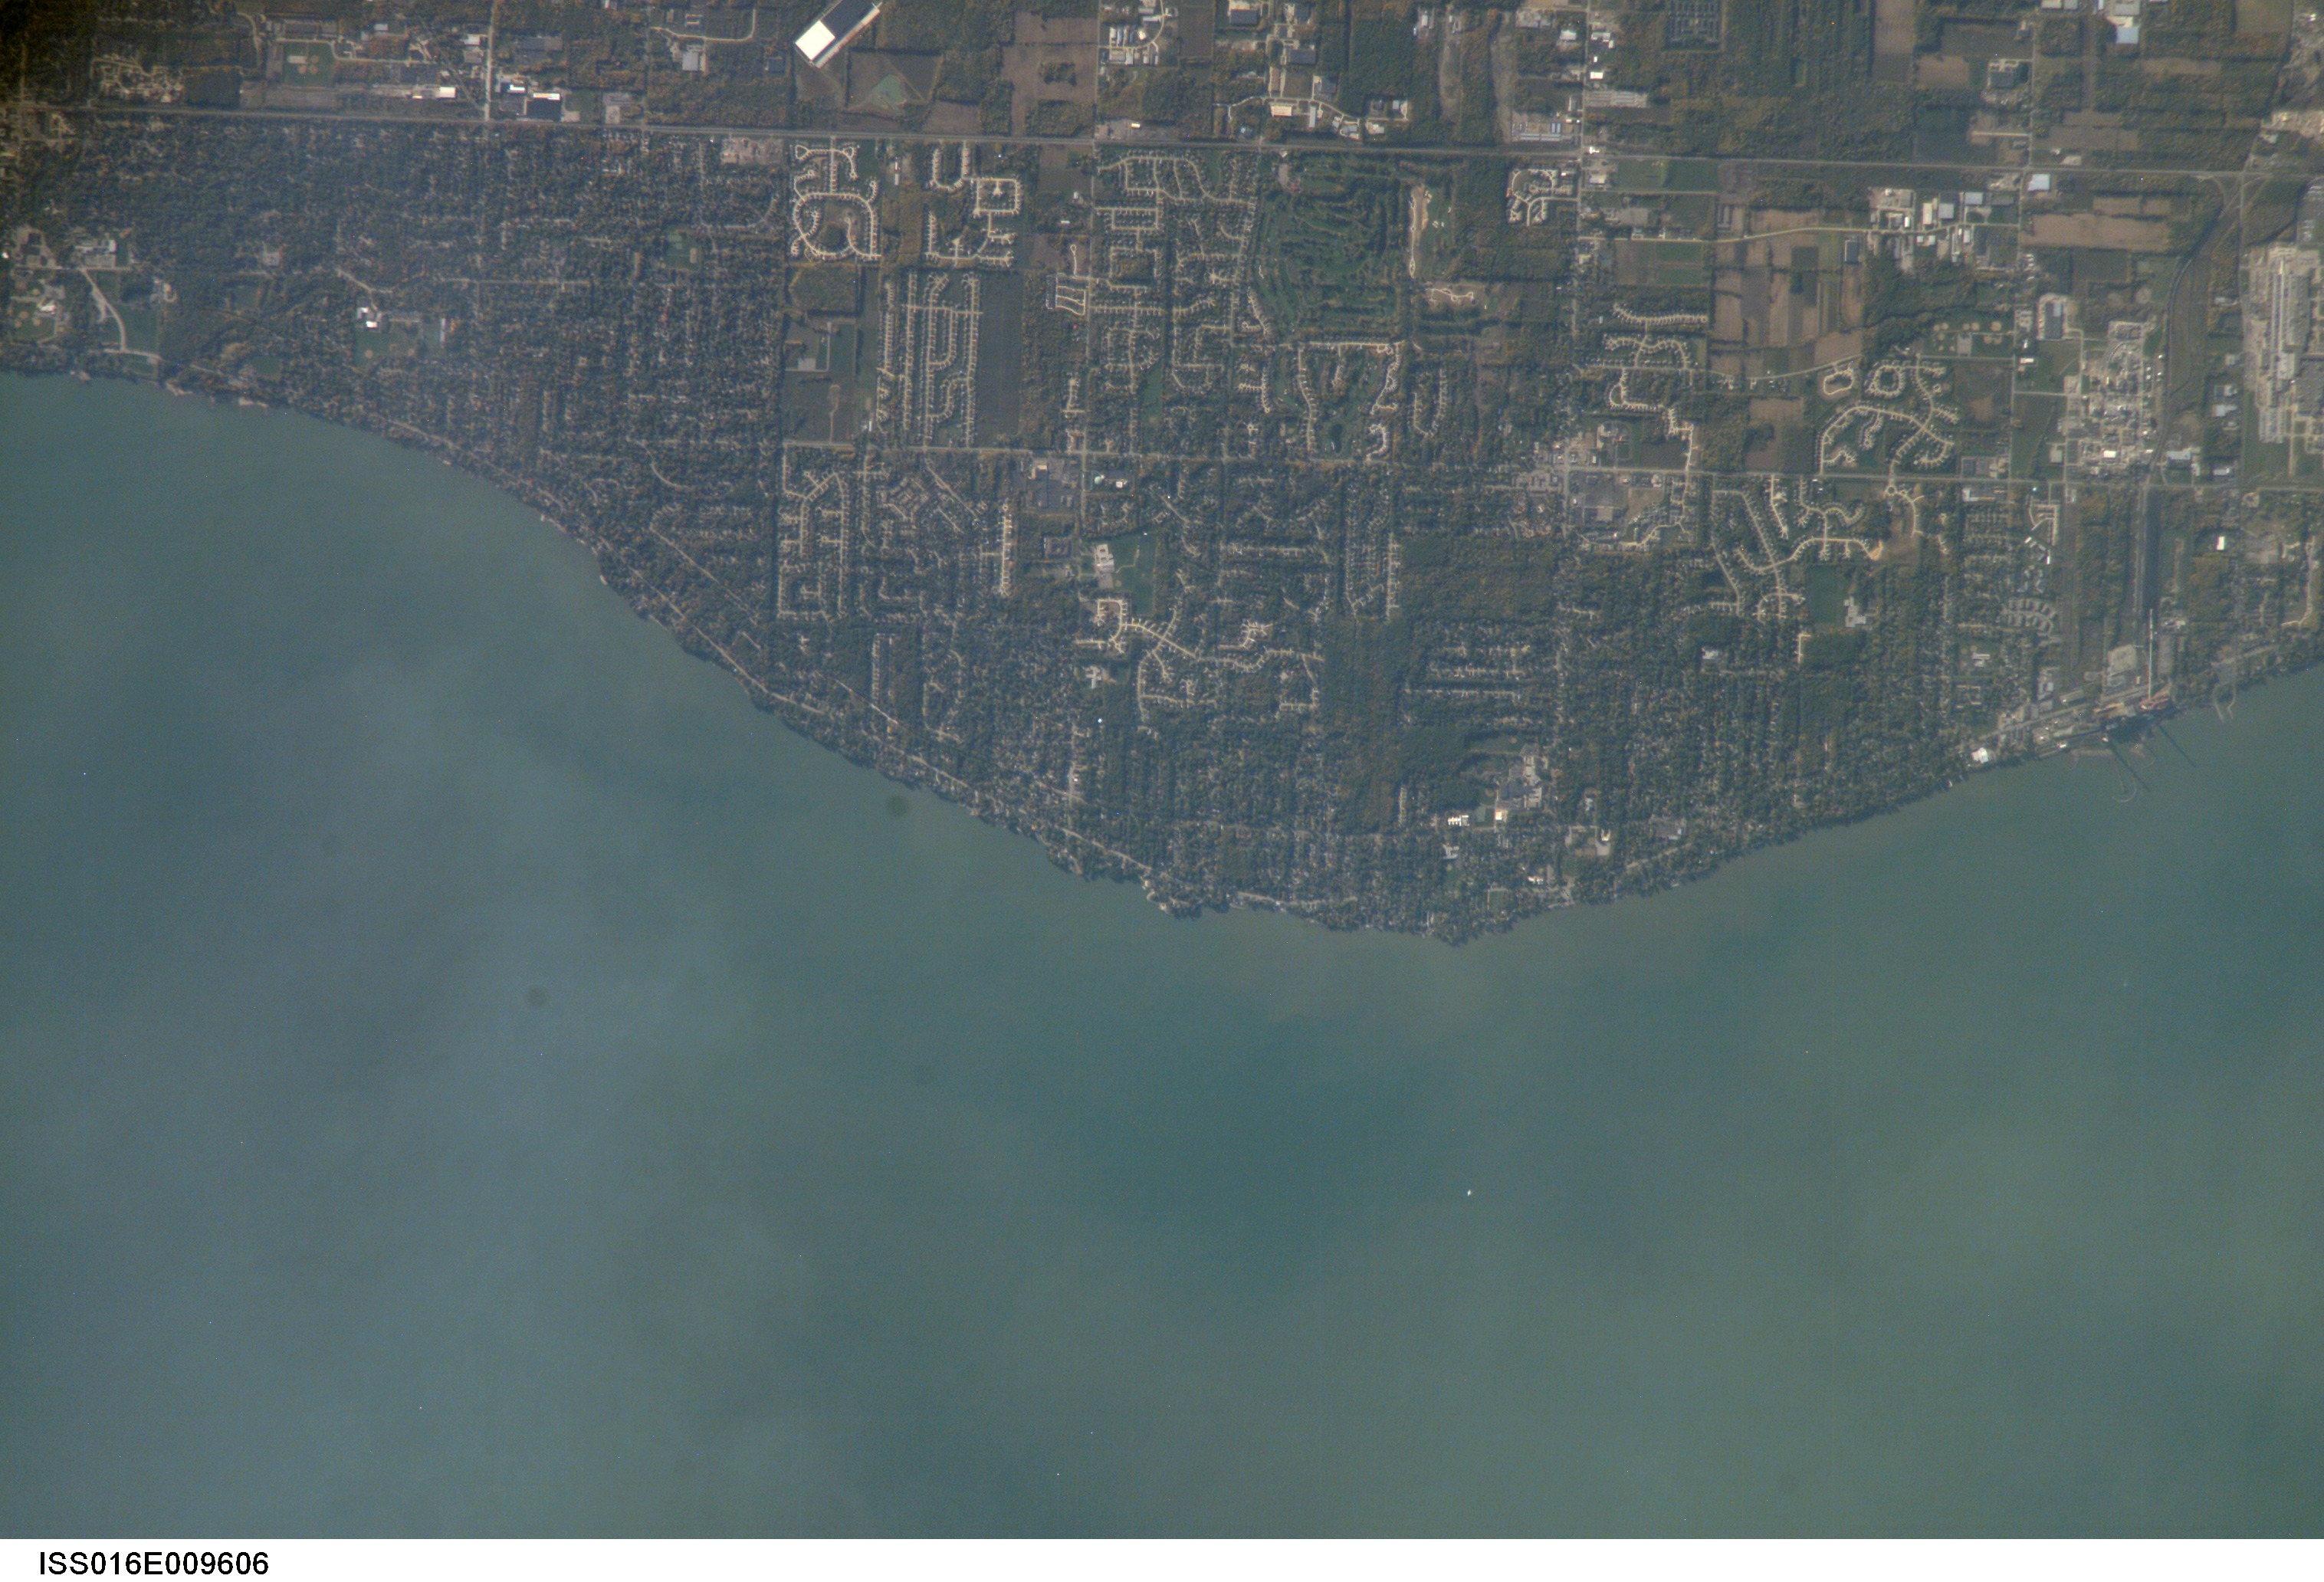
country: USA-OHIO
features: AVON L., L. ERIE, RESIDENTIAL
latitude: 41.5
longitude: -82.0
